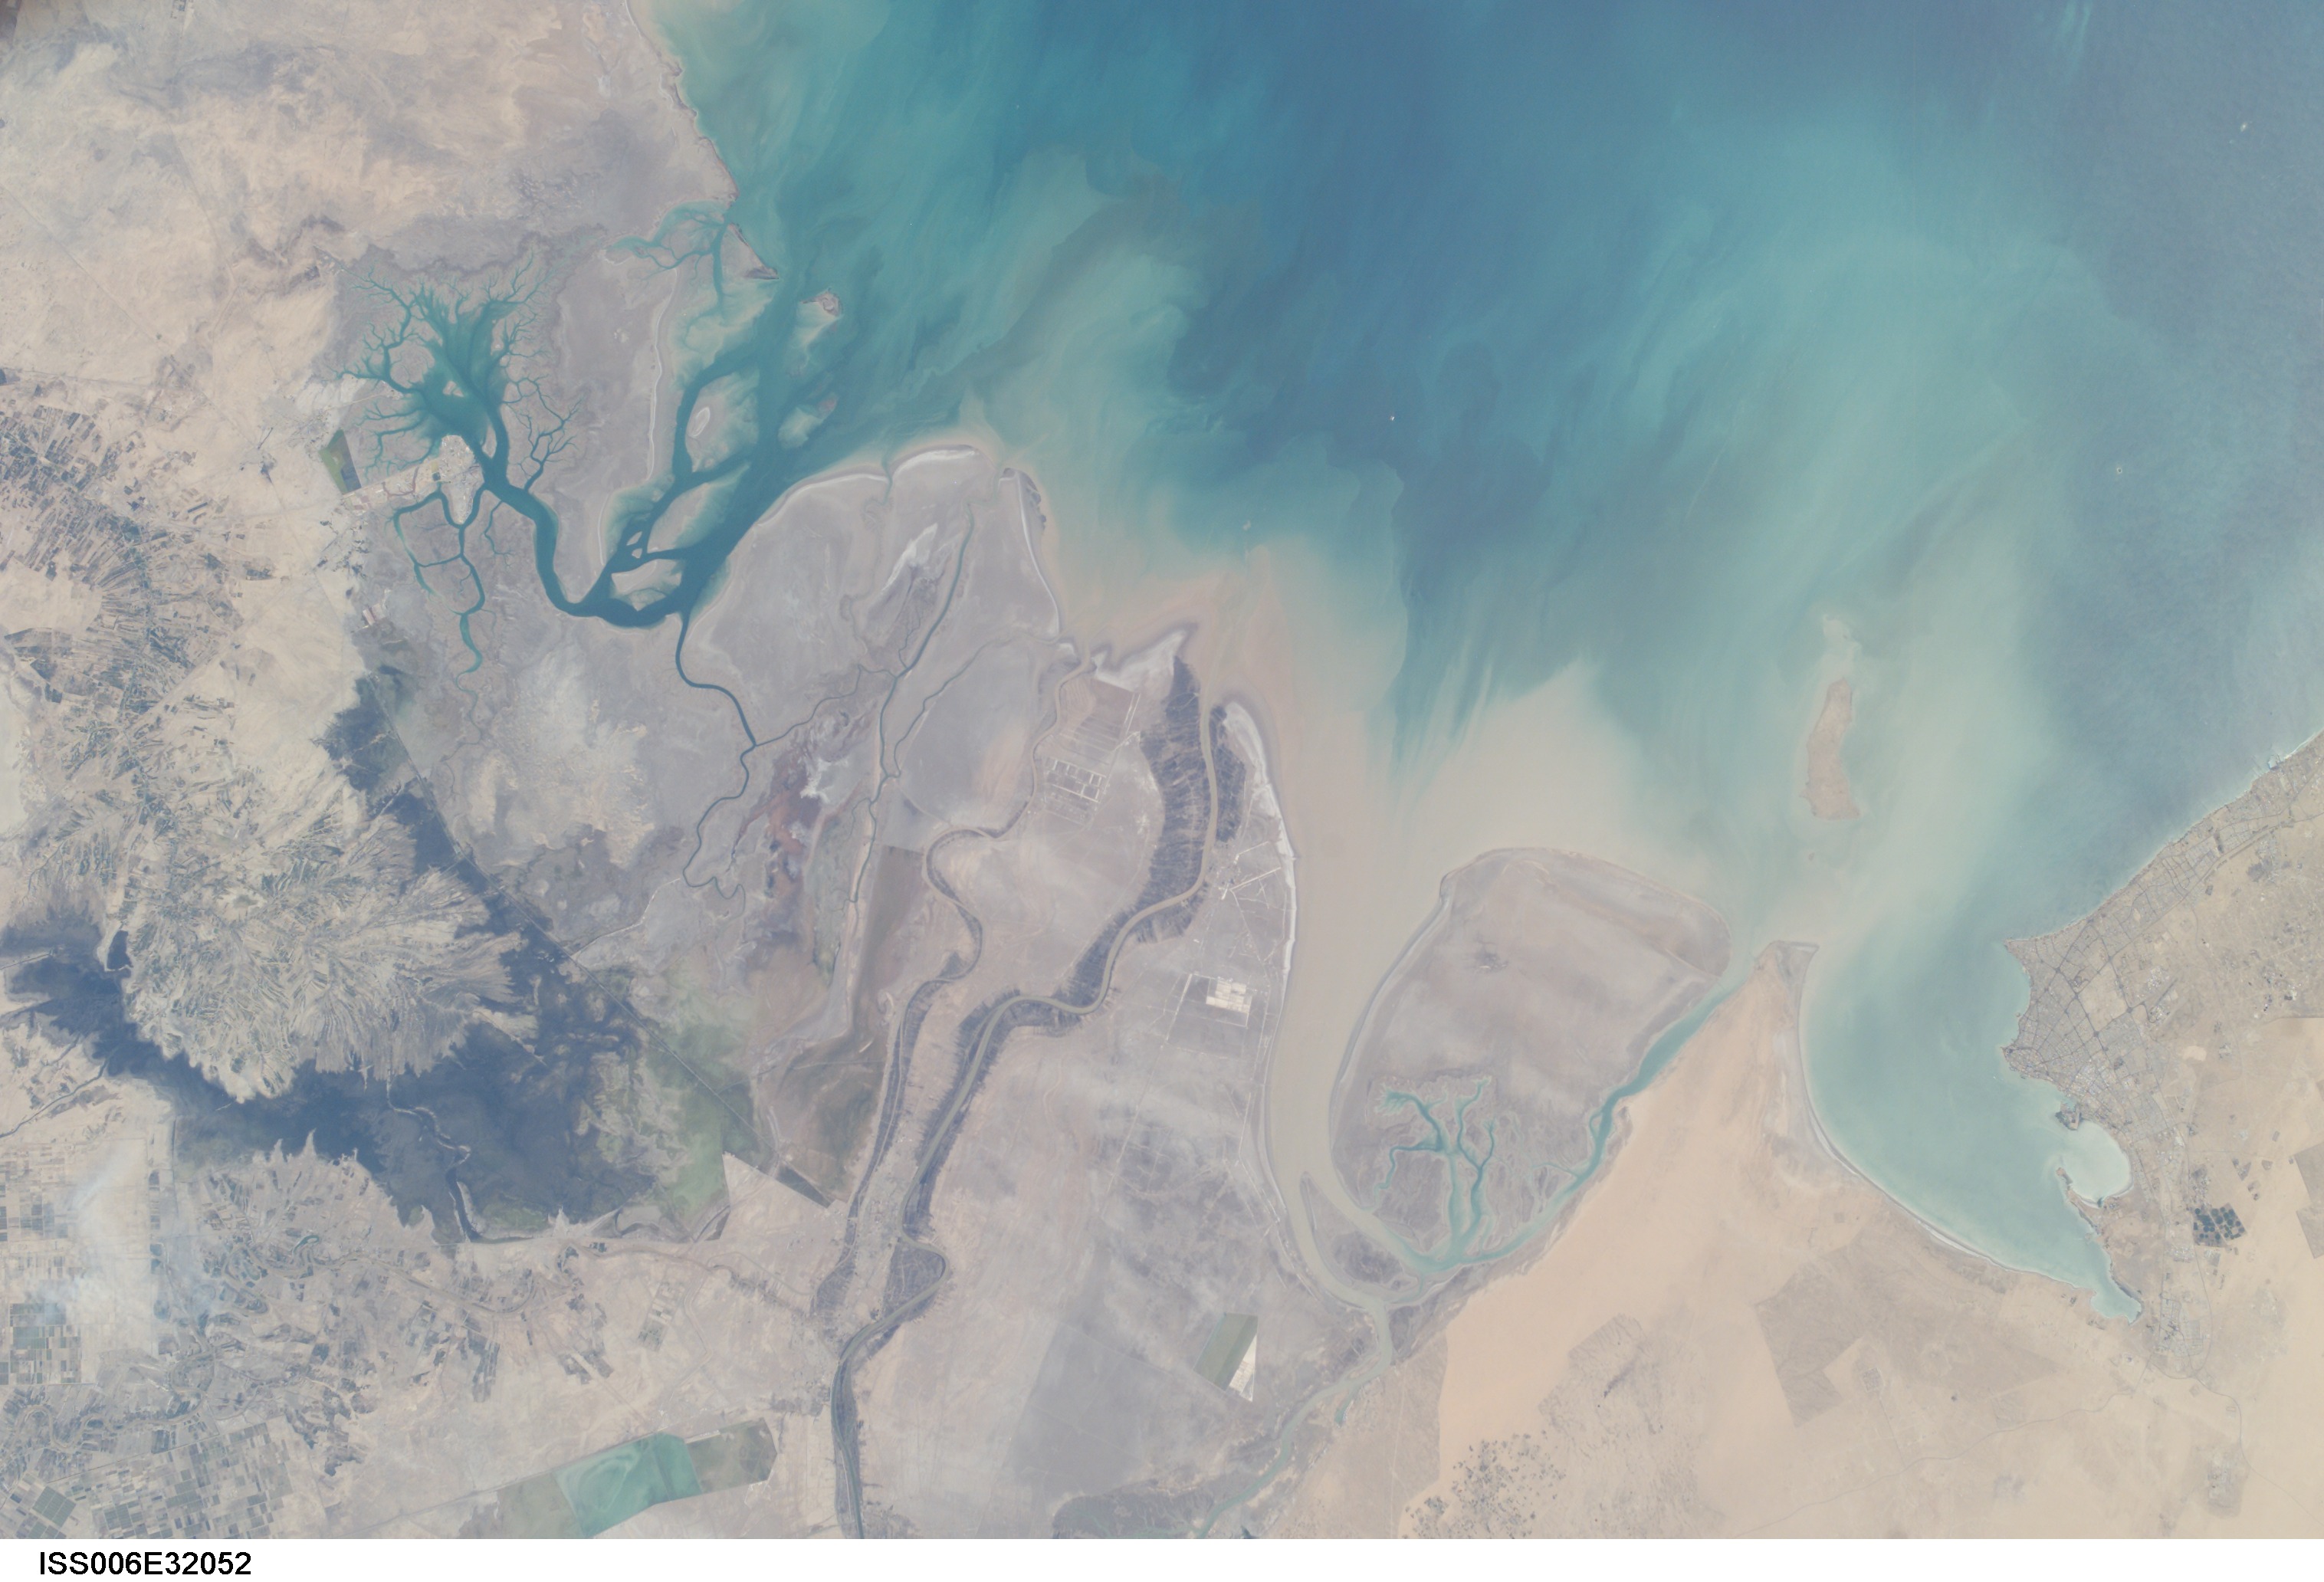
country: IRAN
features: PERSIAN GULF, ABADAN
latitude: 30.0
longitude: 48.5
